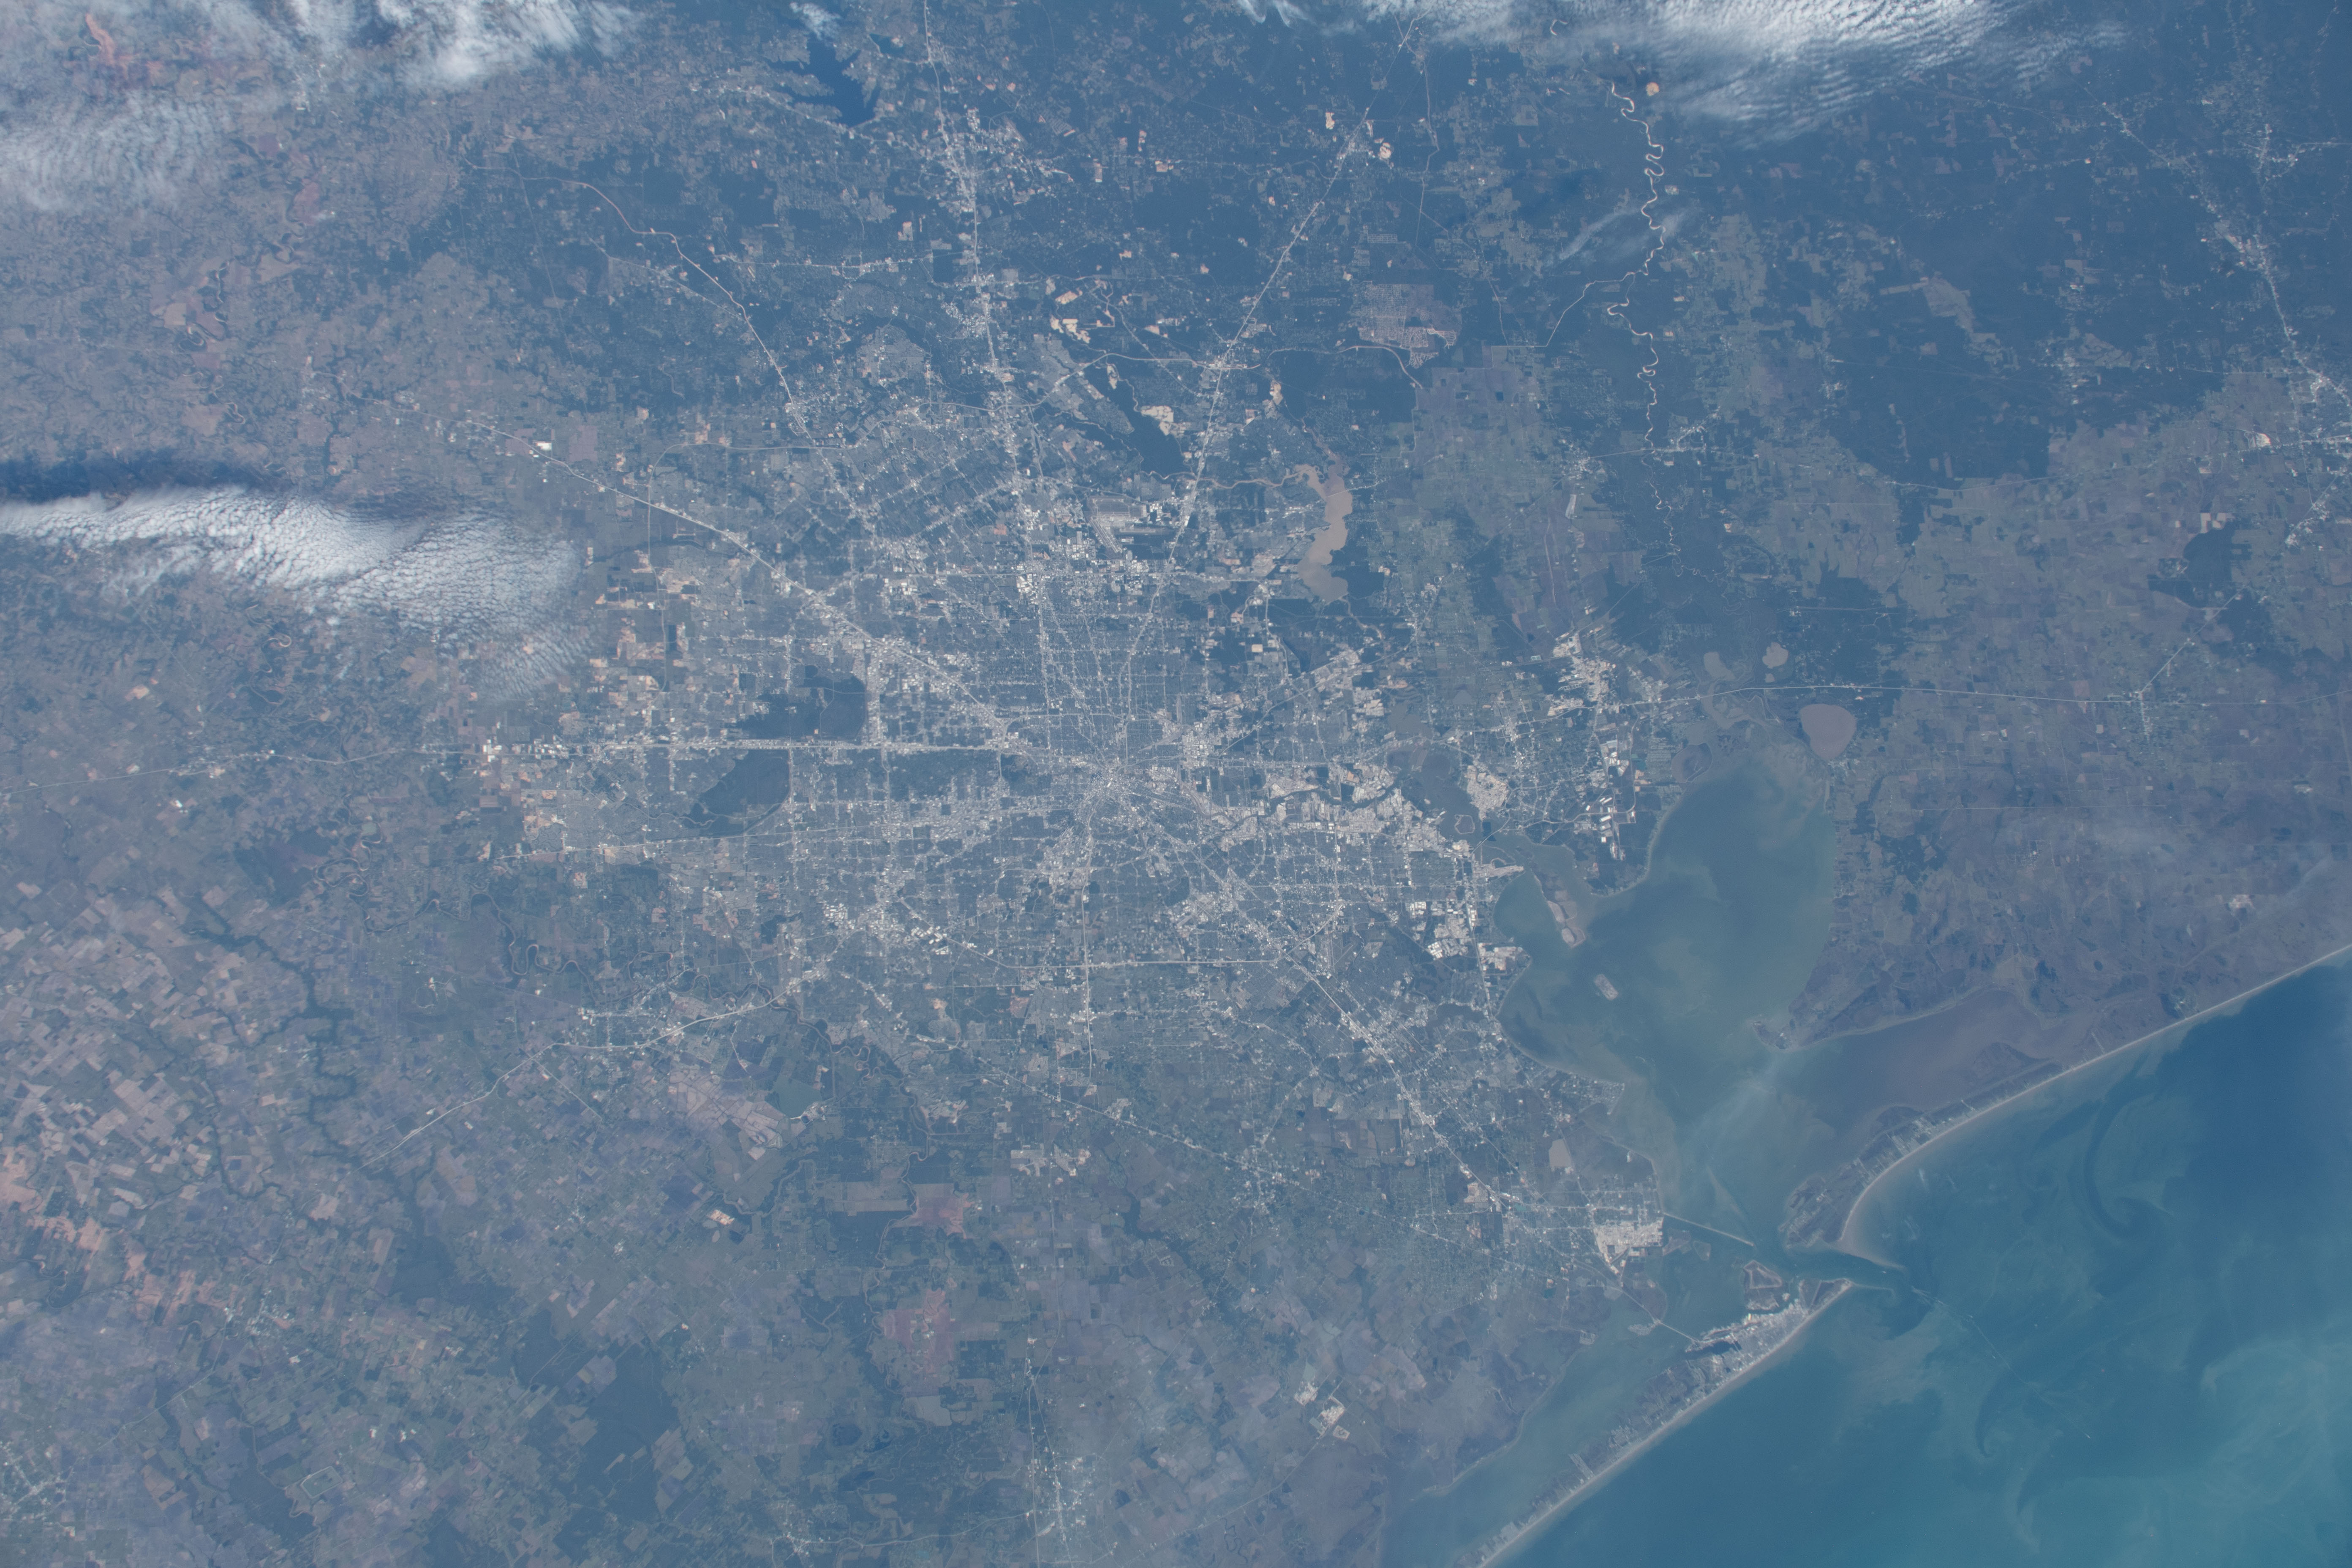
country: USA-TEXAS
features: HOUSTON, GALVESTON, GALVESTON BAY
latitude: 29.5
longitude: -95.5
